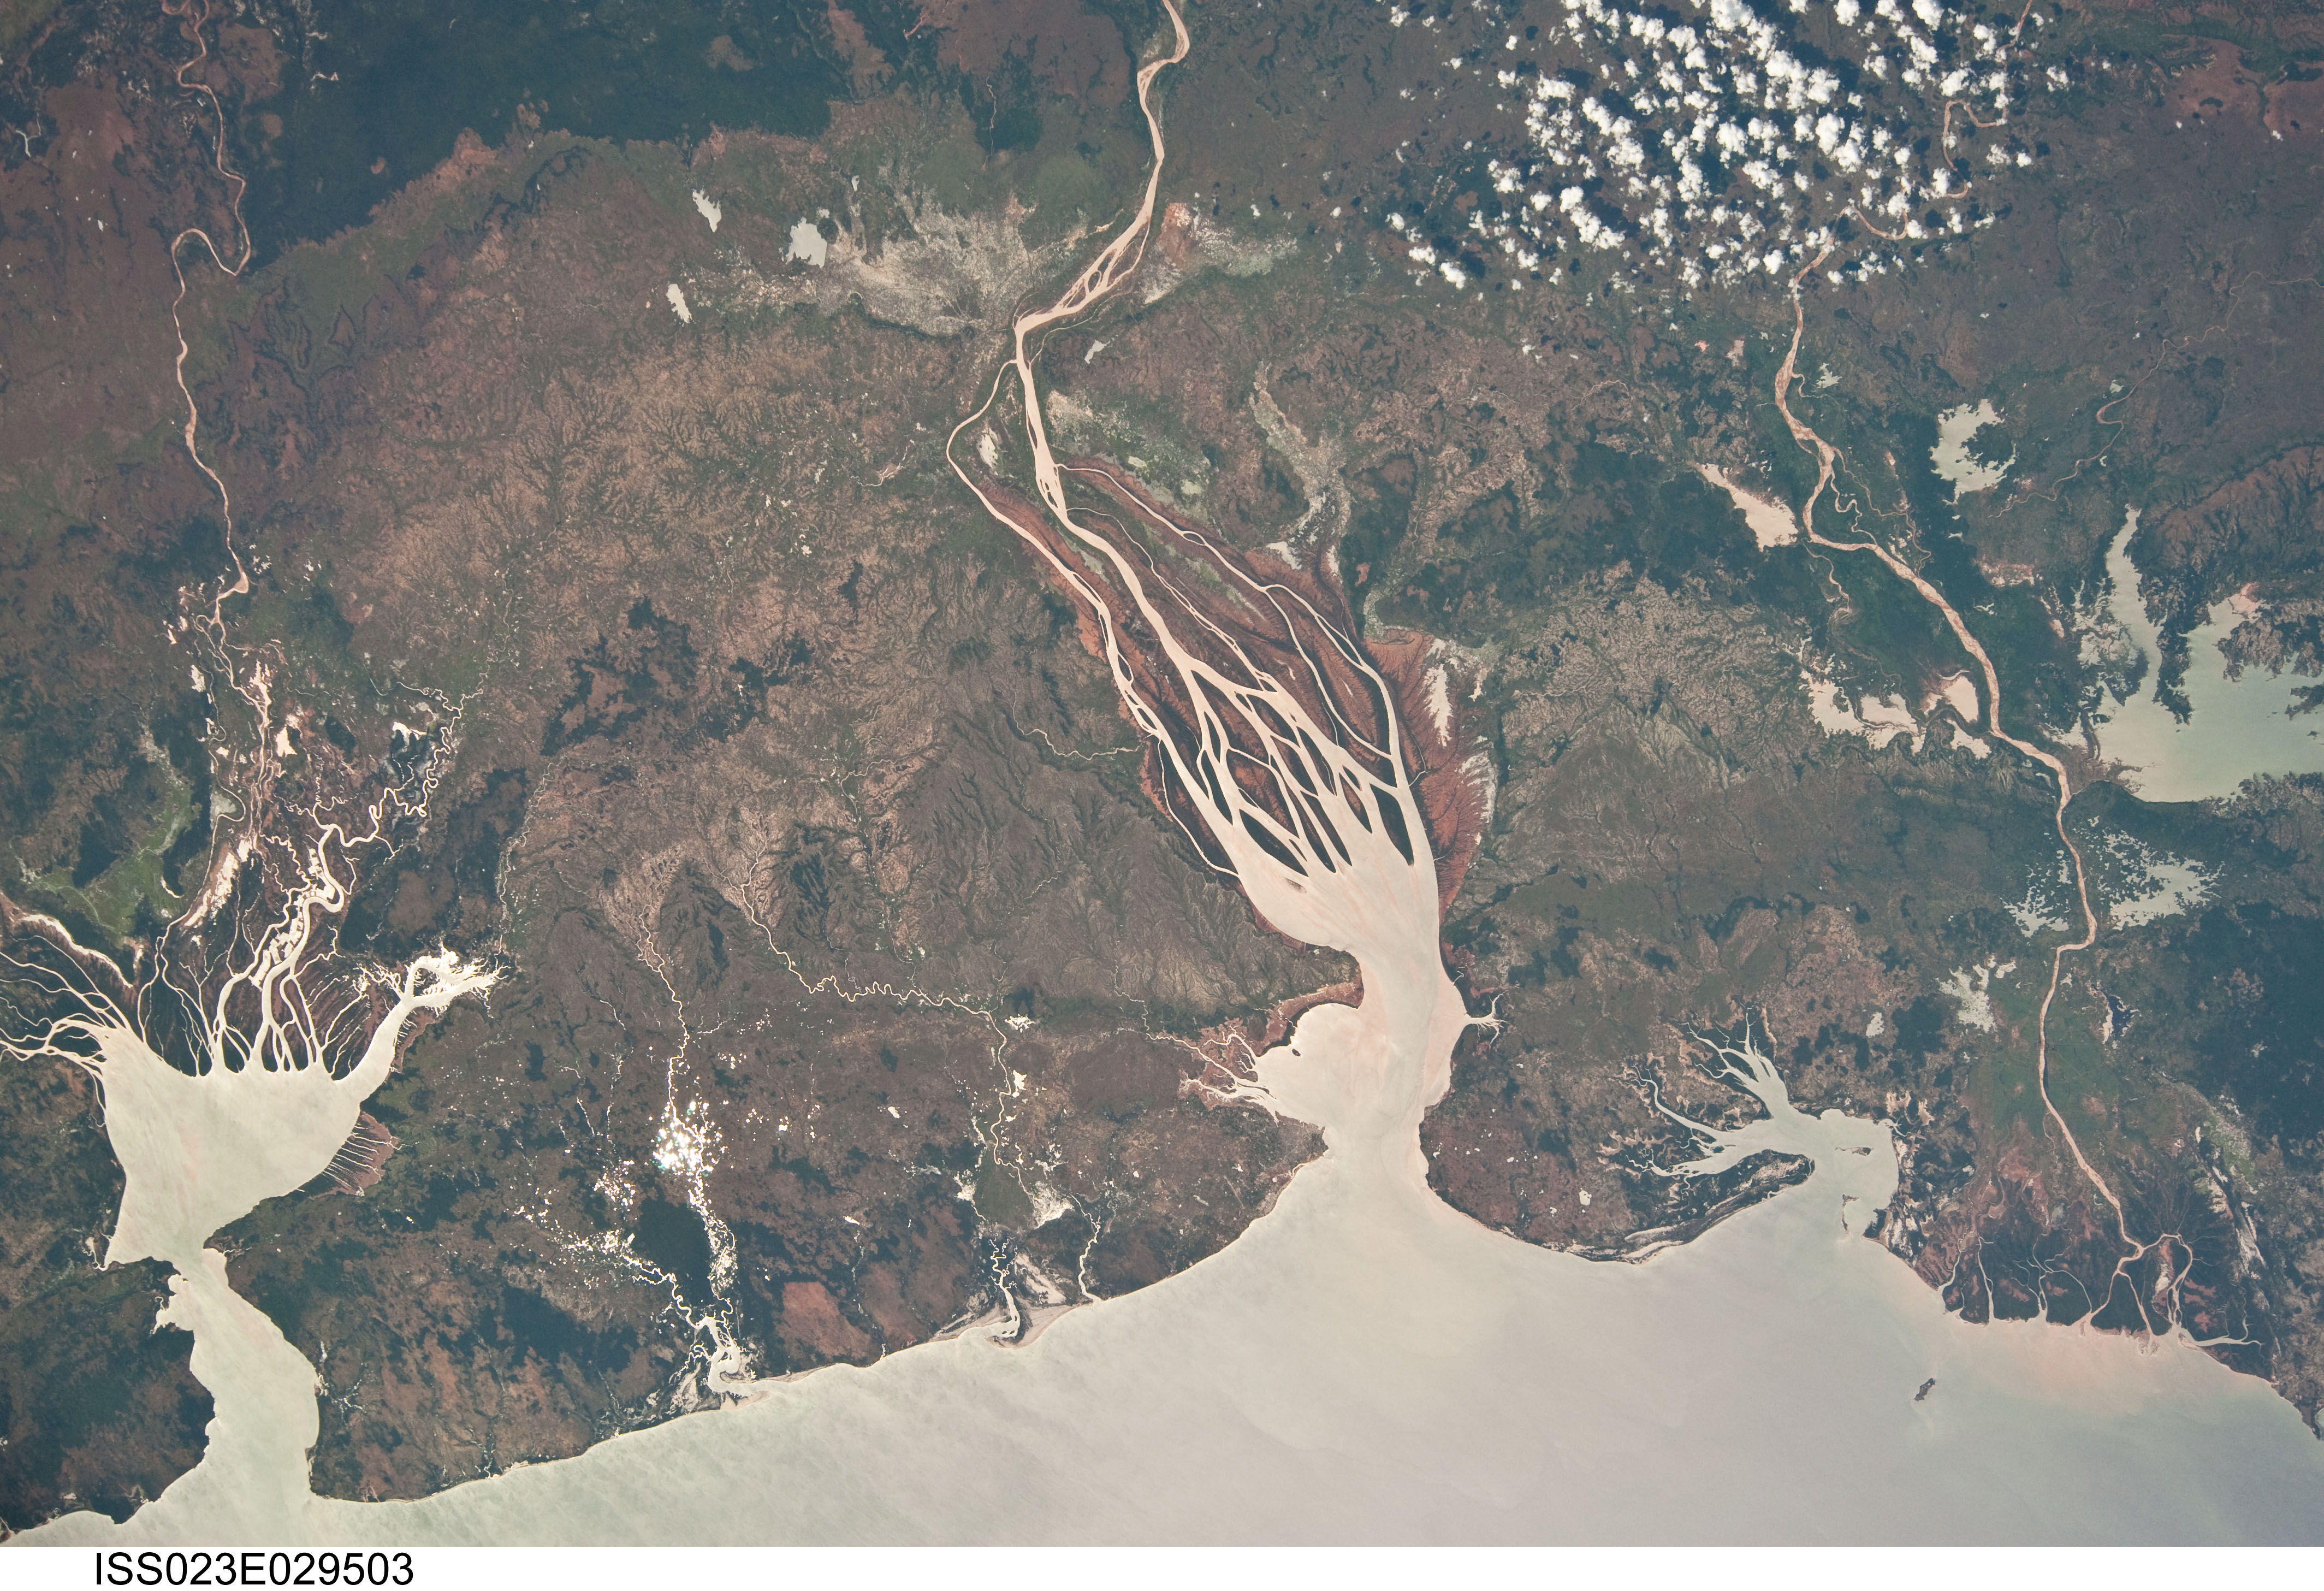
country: MADAGASCAR
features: MAHAJAMBA R., BETSIBOKA R., COAST, GLINT
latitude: -15.9
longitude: 46.5
